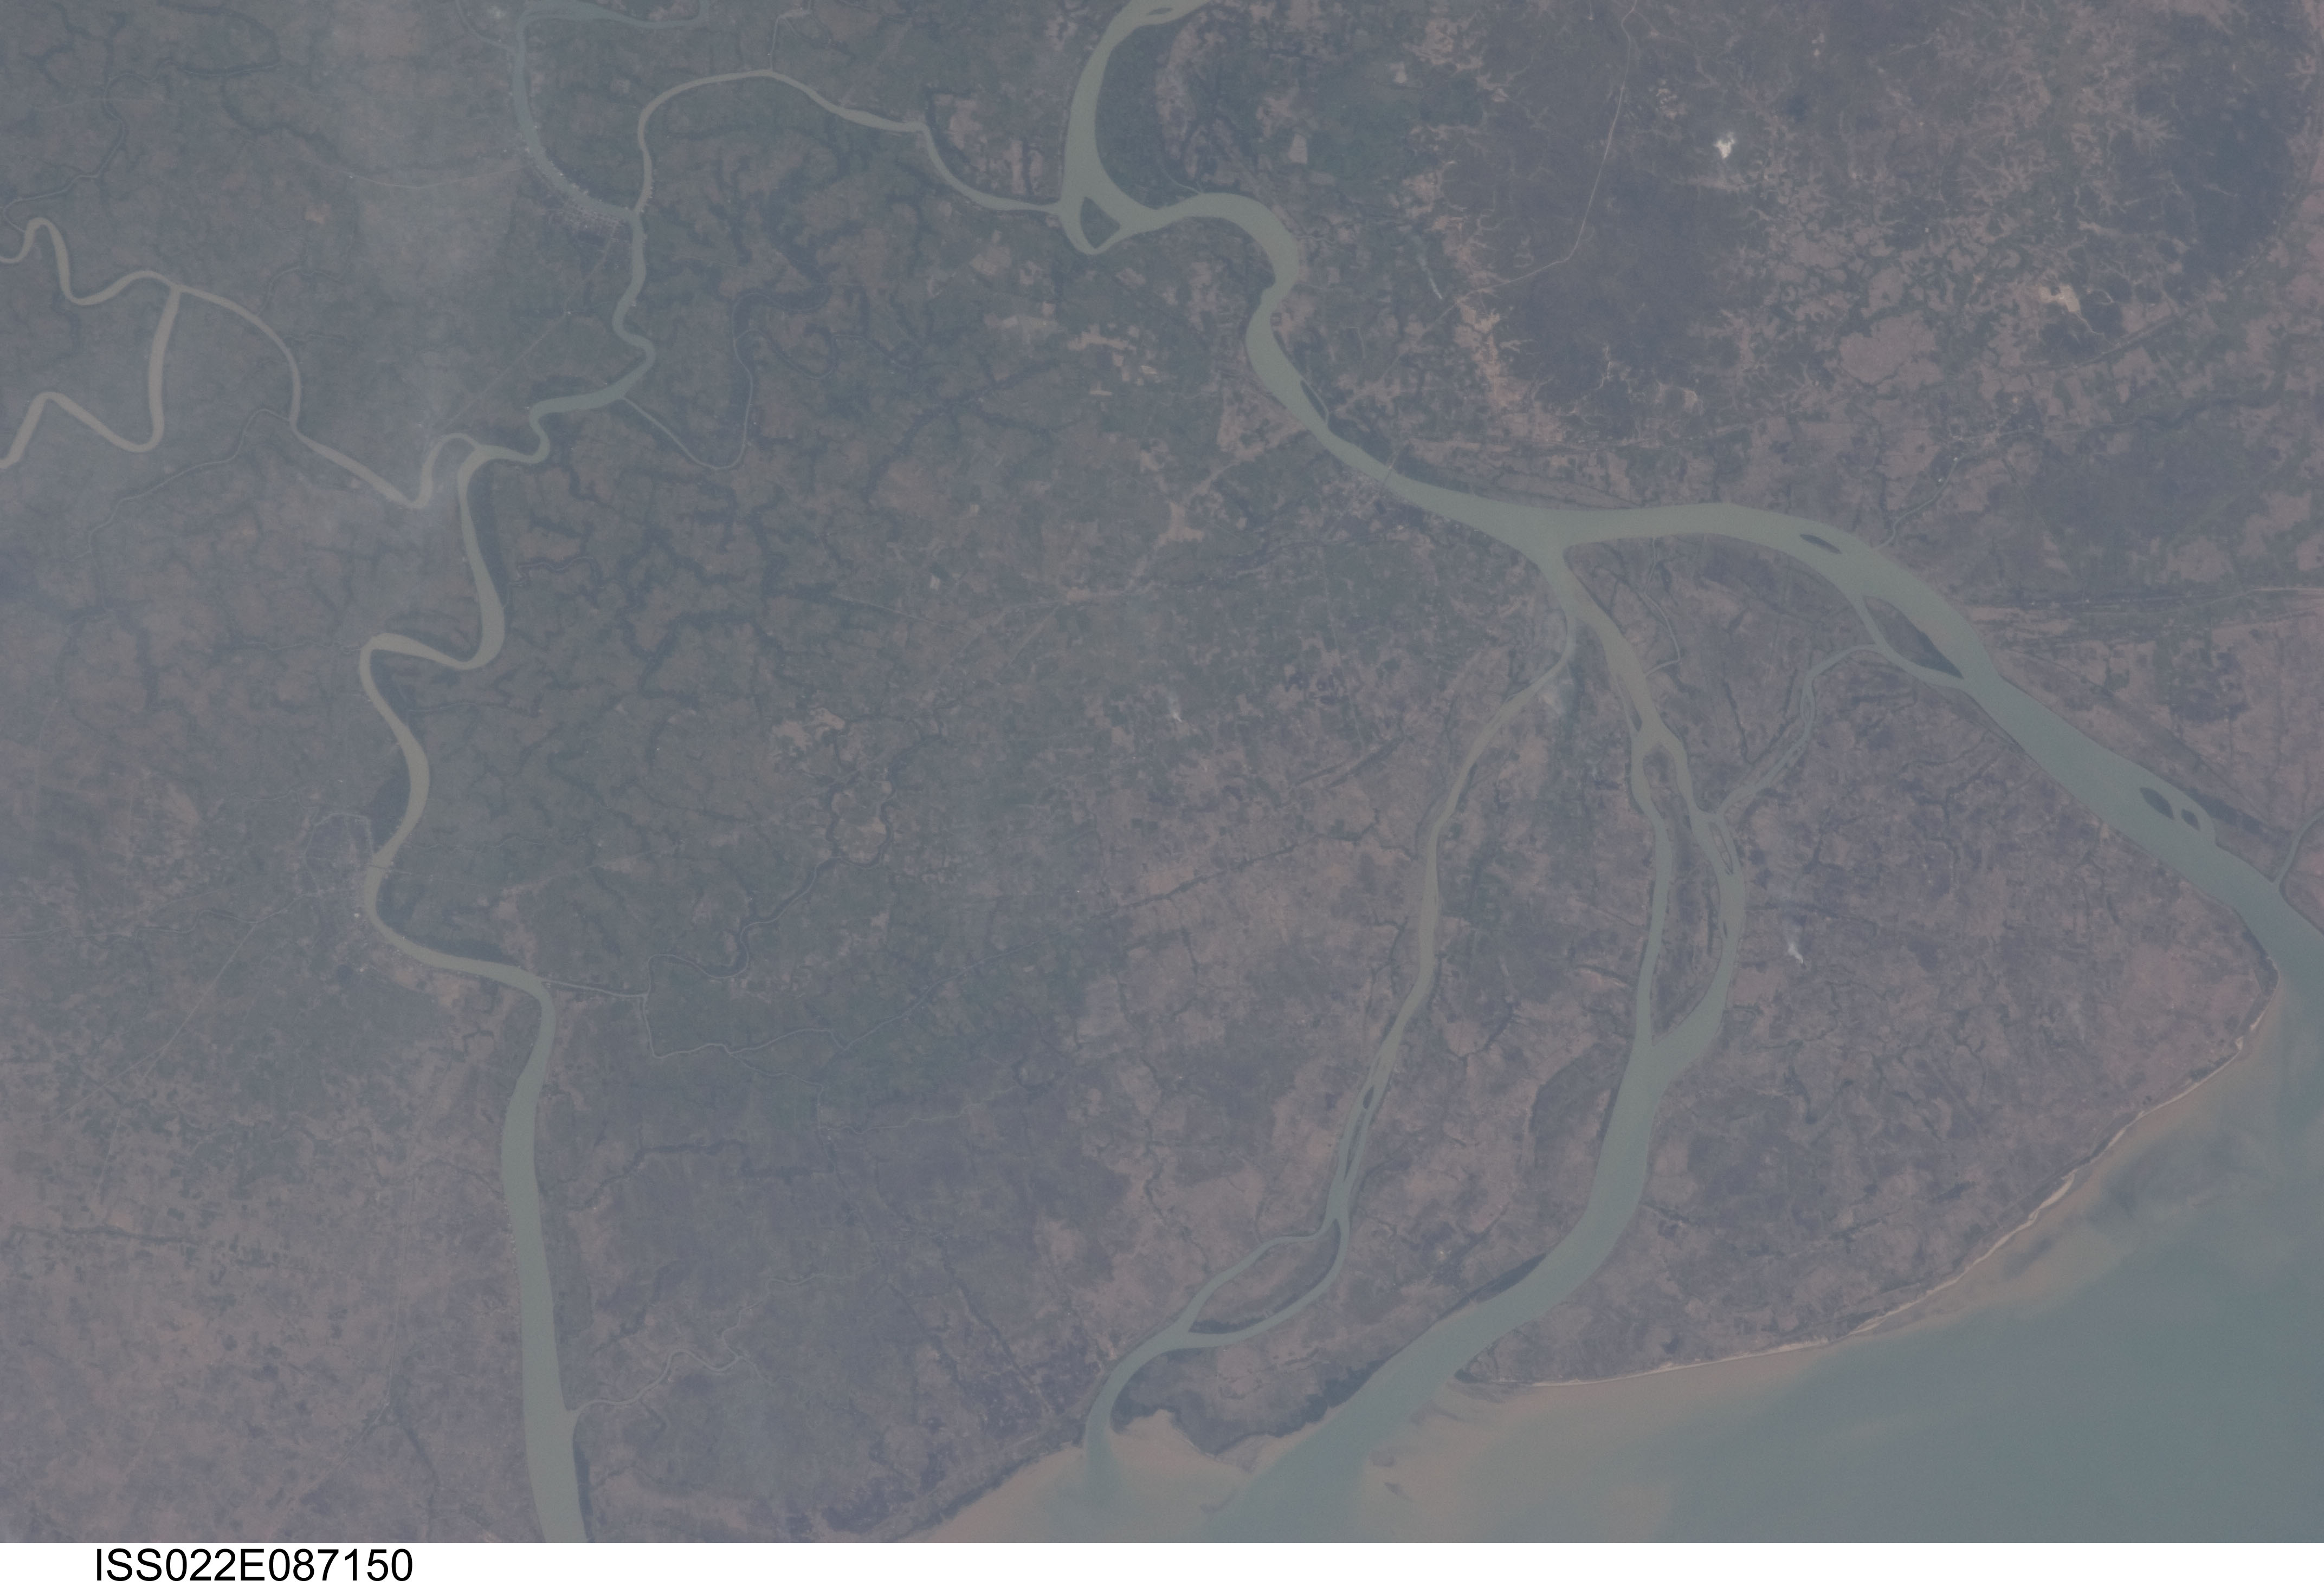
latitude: 16.3
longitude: 95.8
